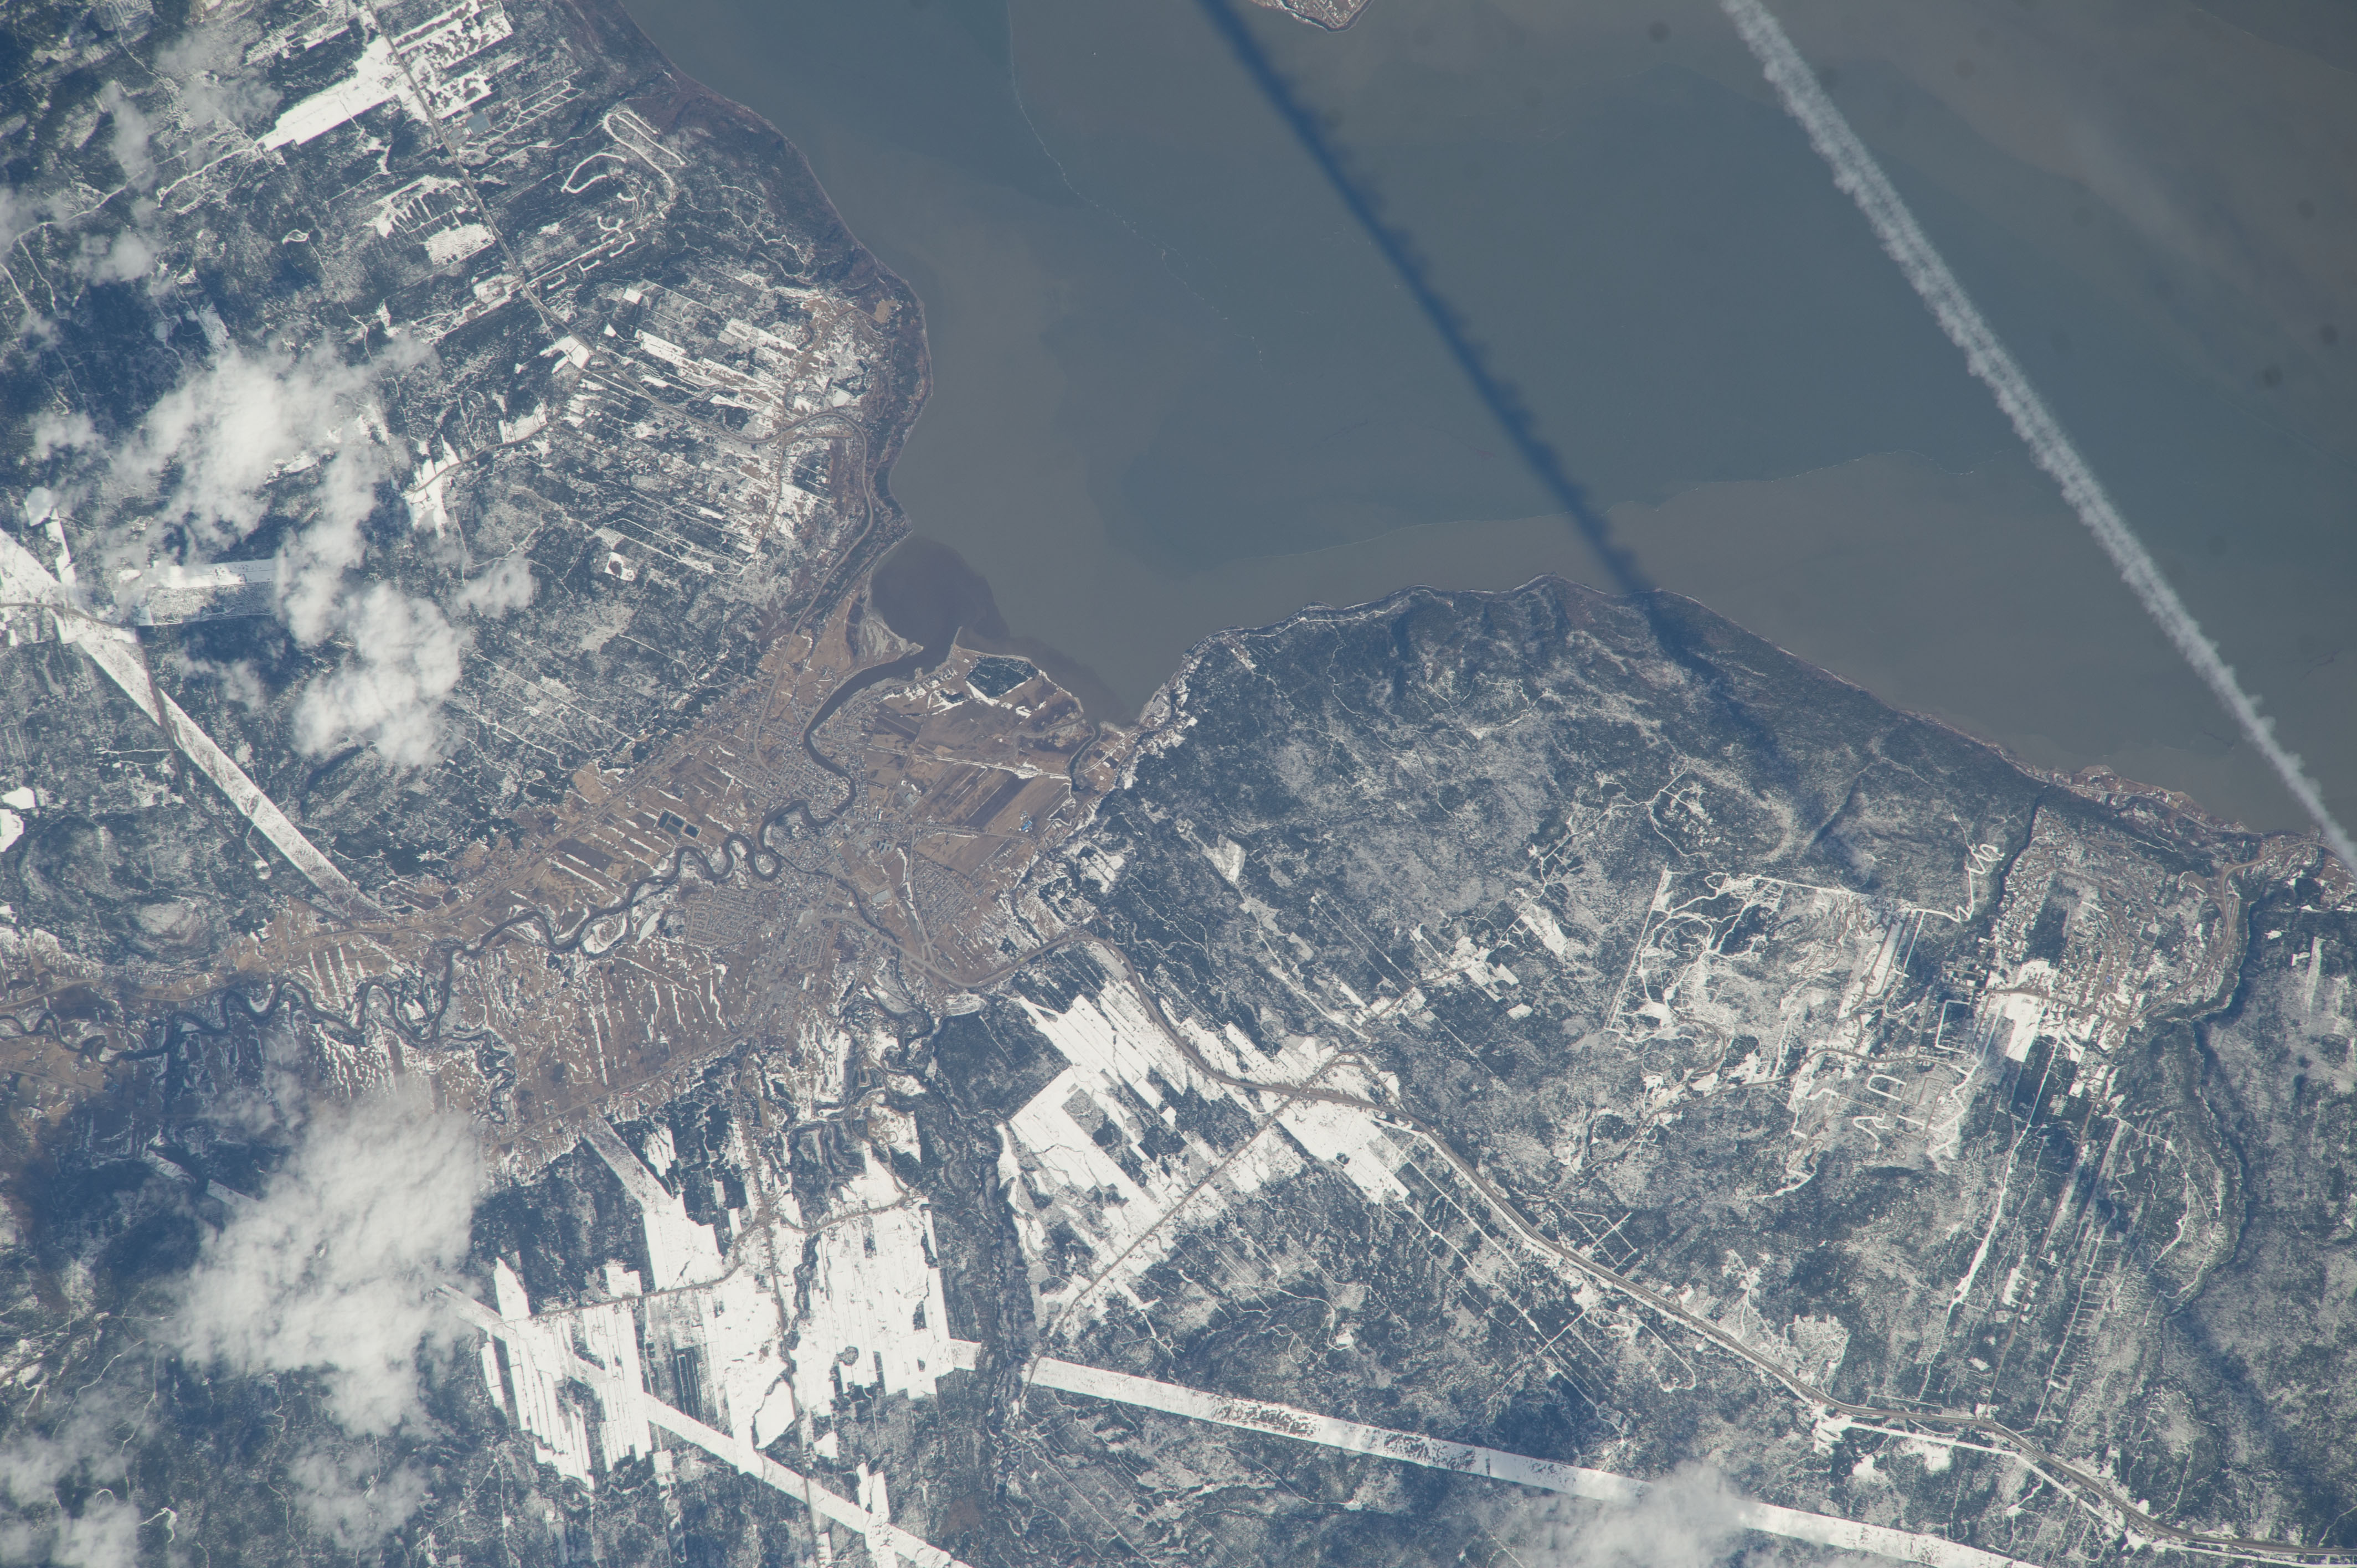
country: CANADA-Q
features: BAIE-SAINT-PAUL, CAP-AUX-CORBEAUX, ST LAWRENCE RIVER
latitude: 47.4
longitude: -70.5
